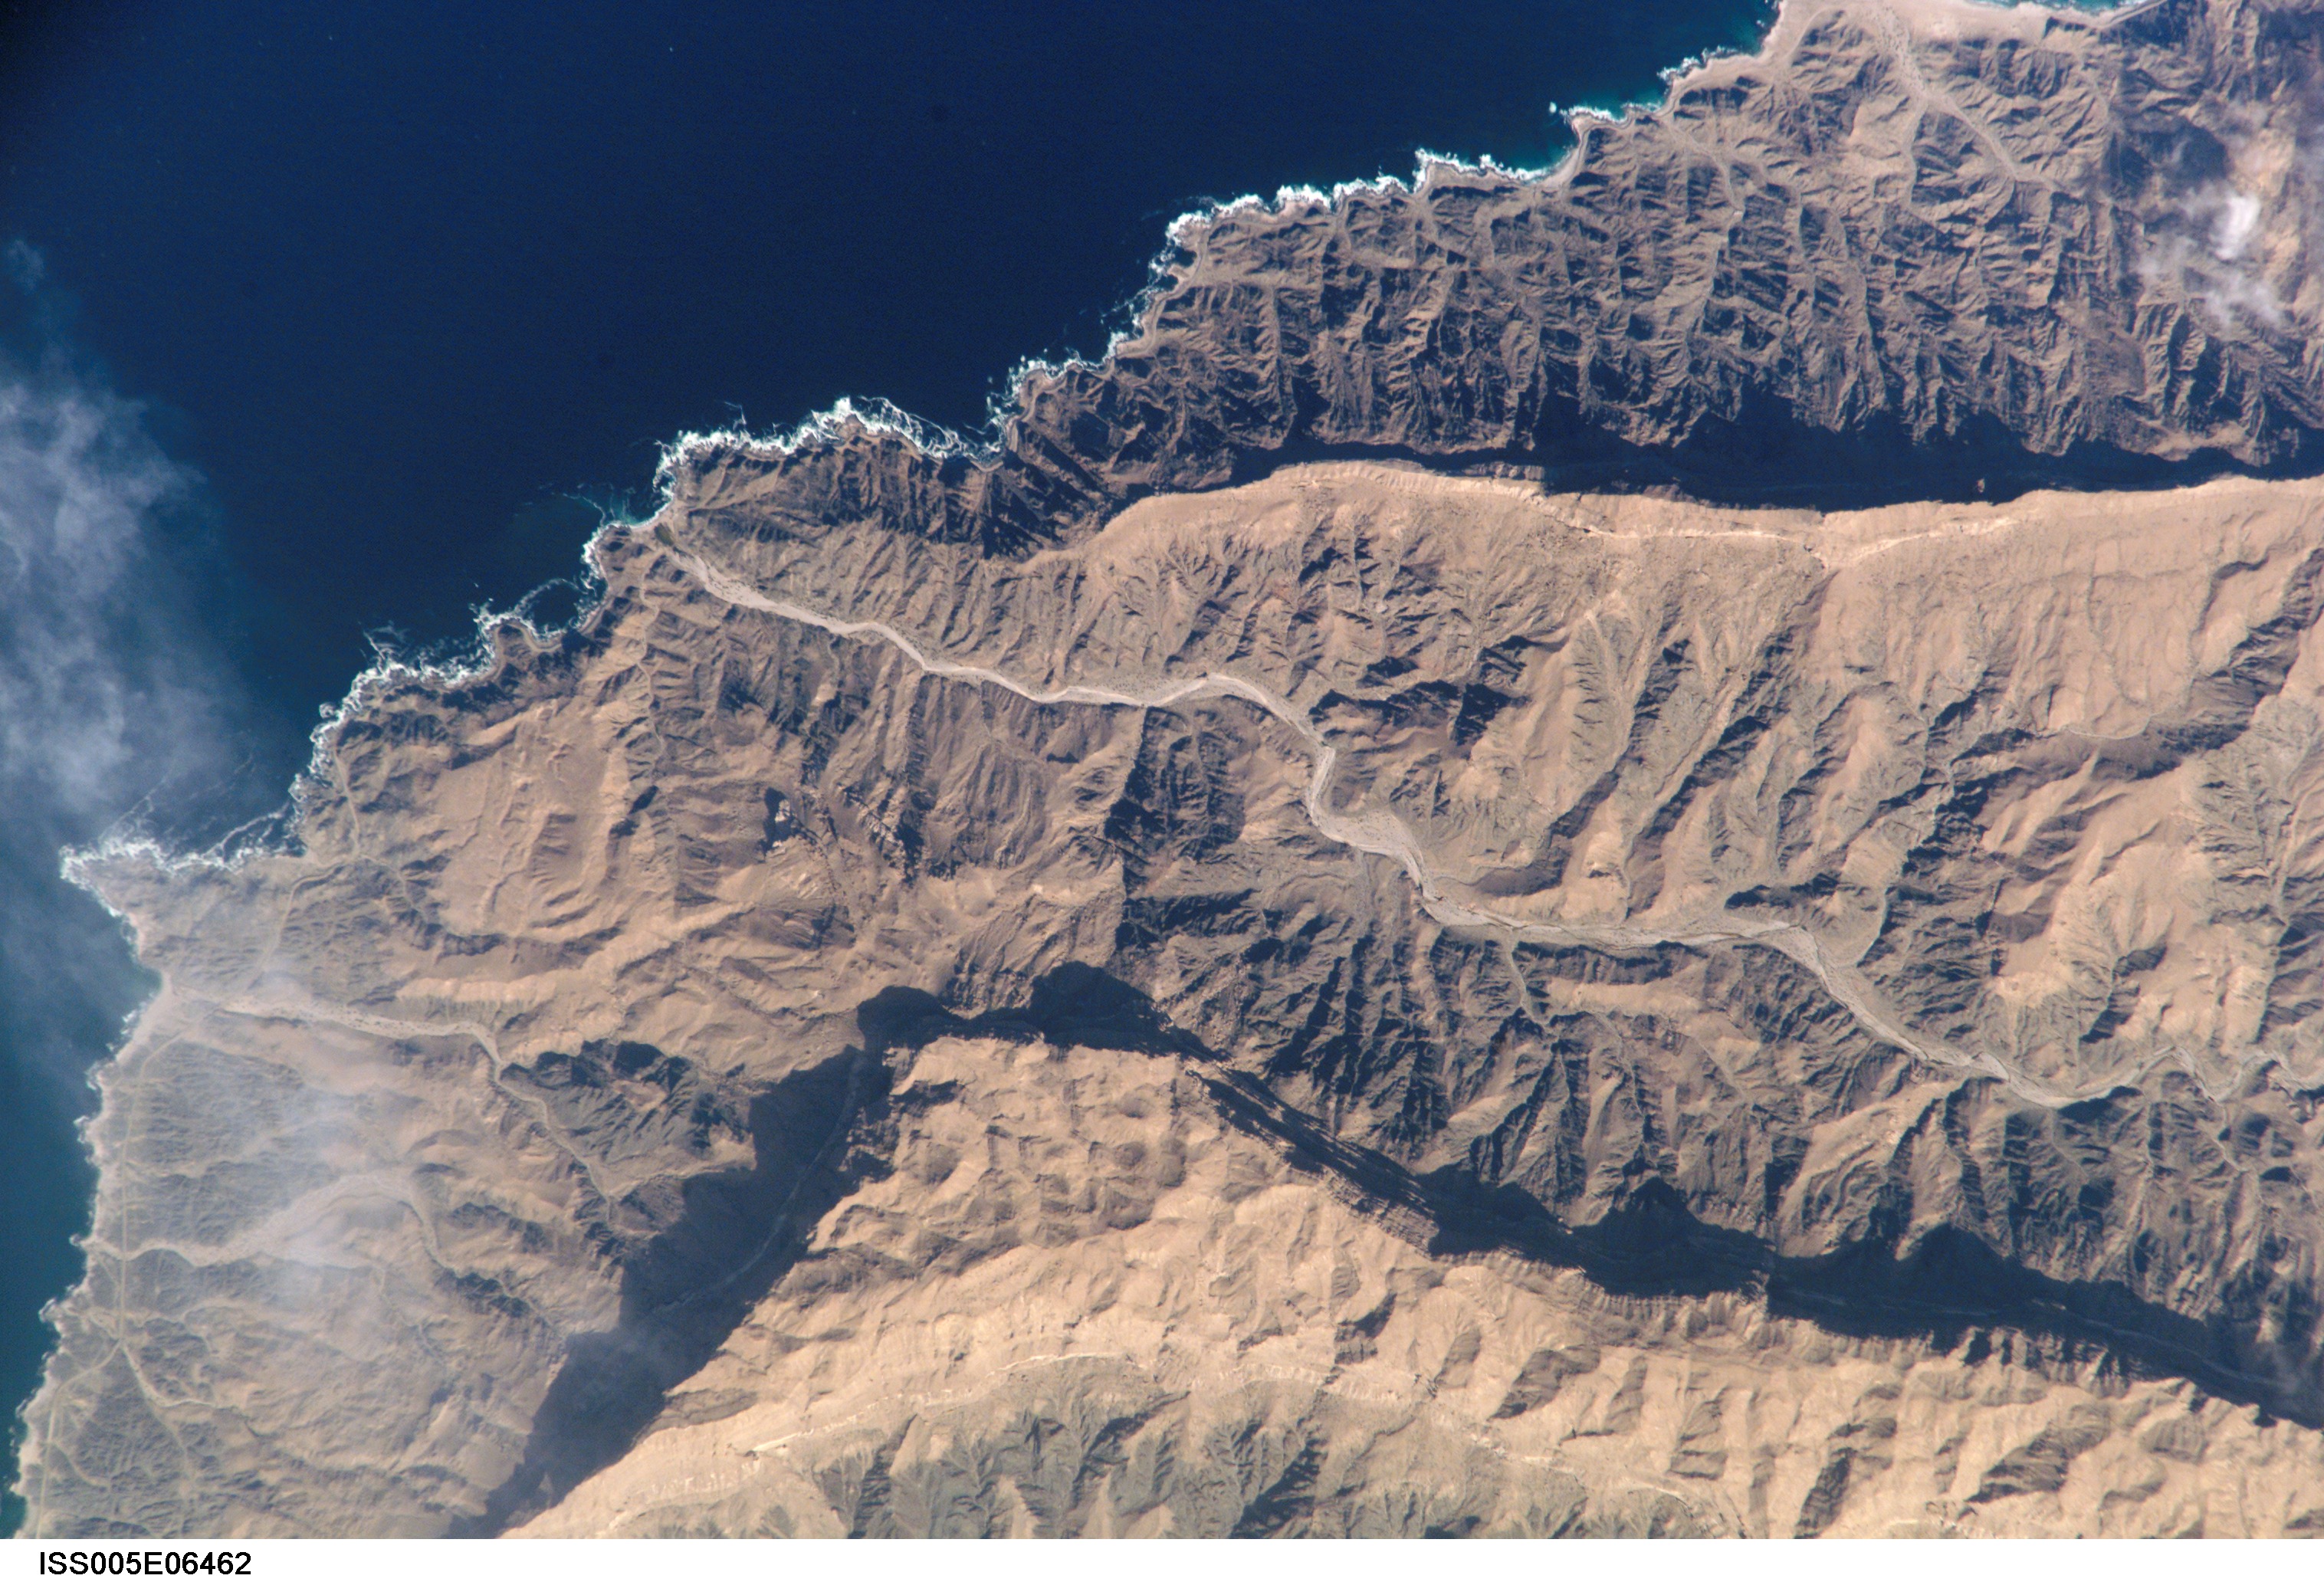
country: OMAN
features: CAPE NAWS, ARABIAN SEA
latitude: 17.5
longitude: 55.5
